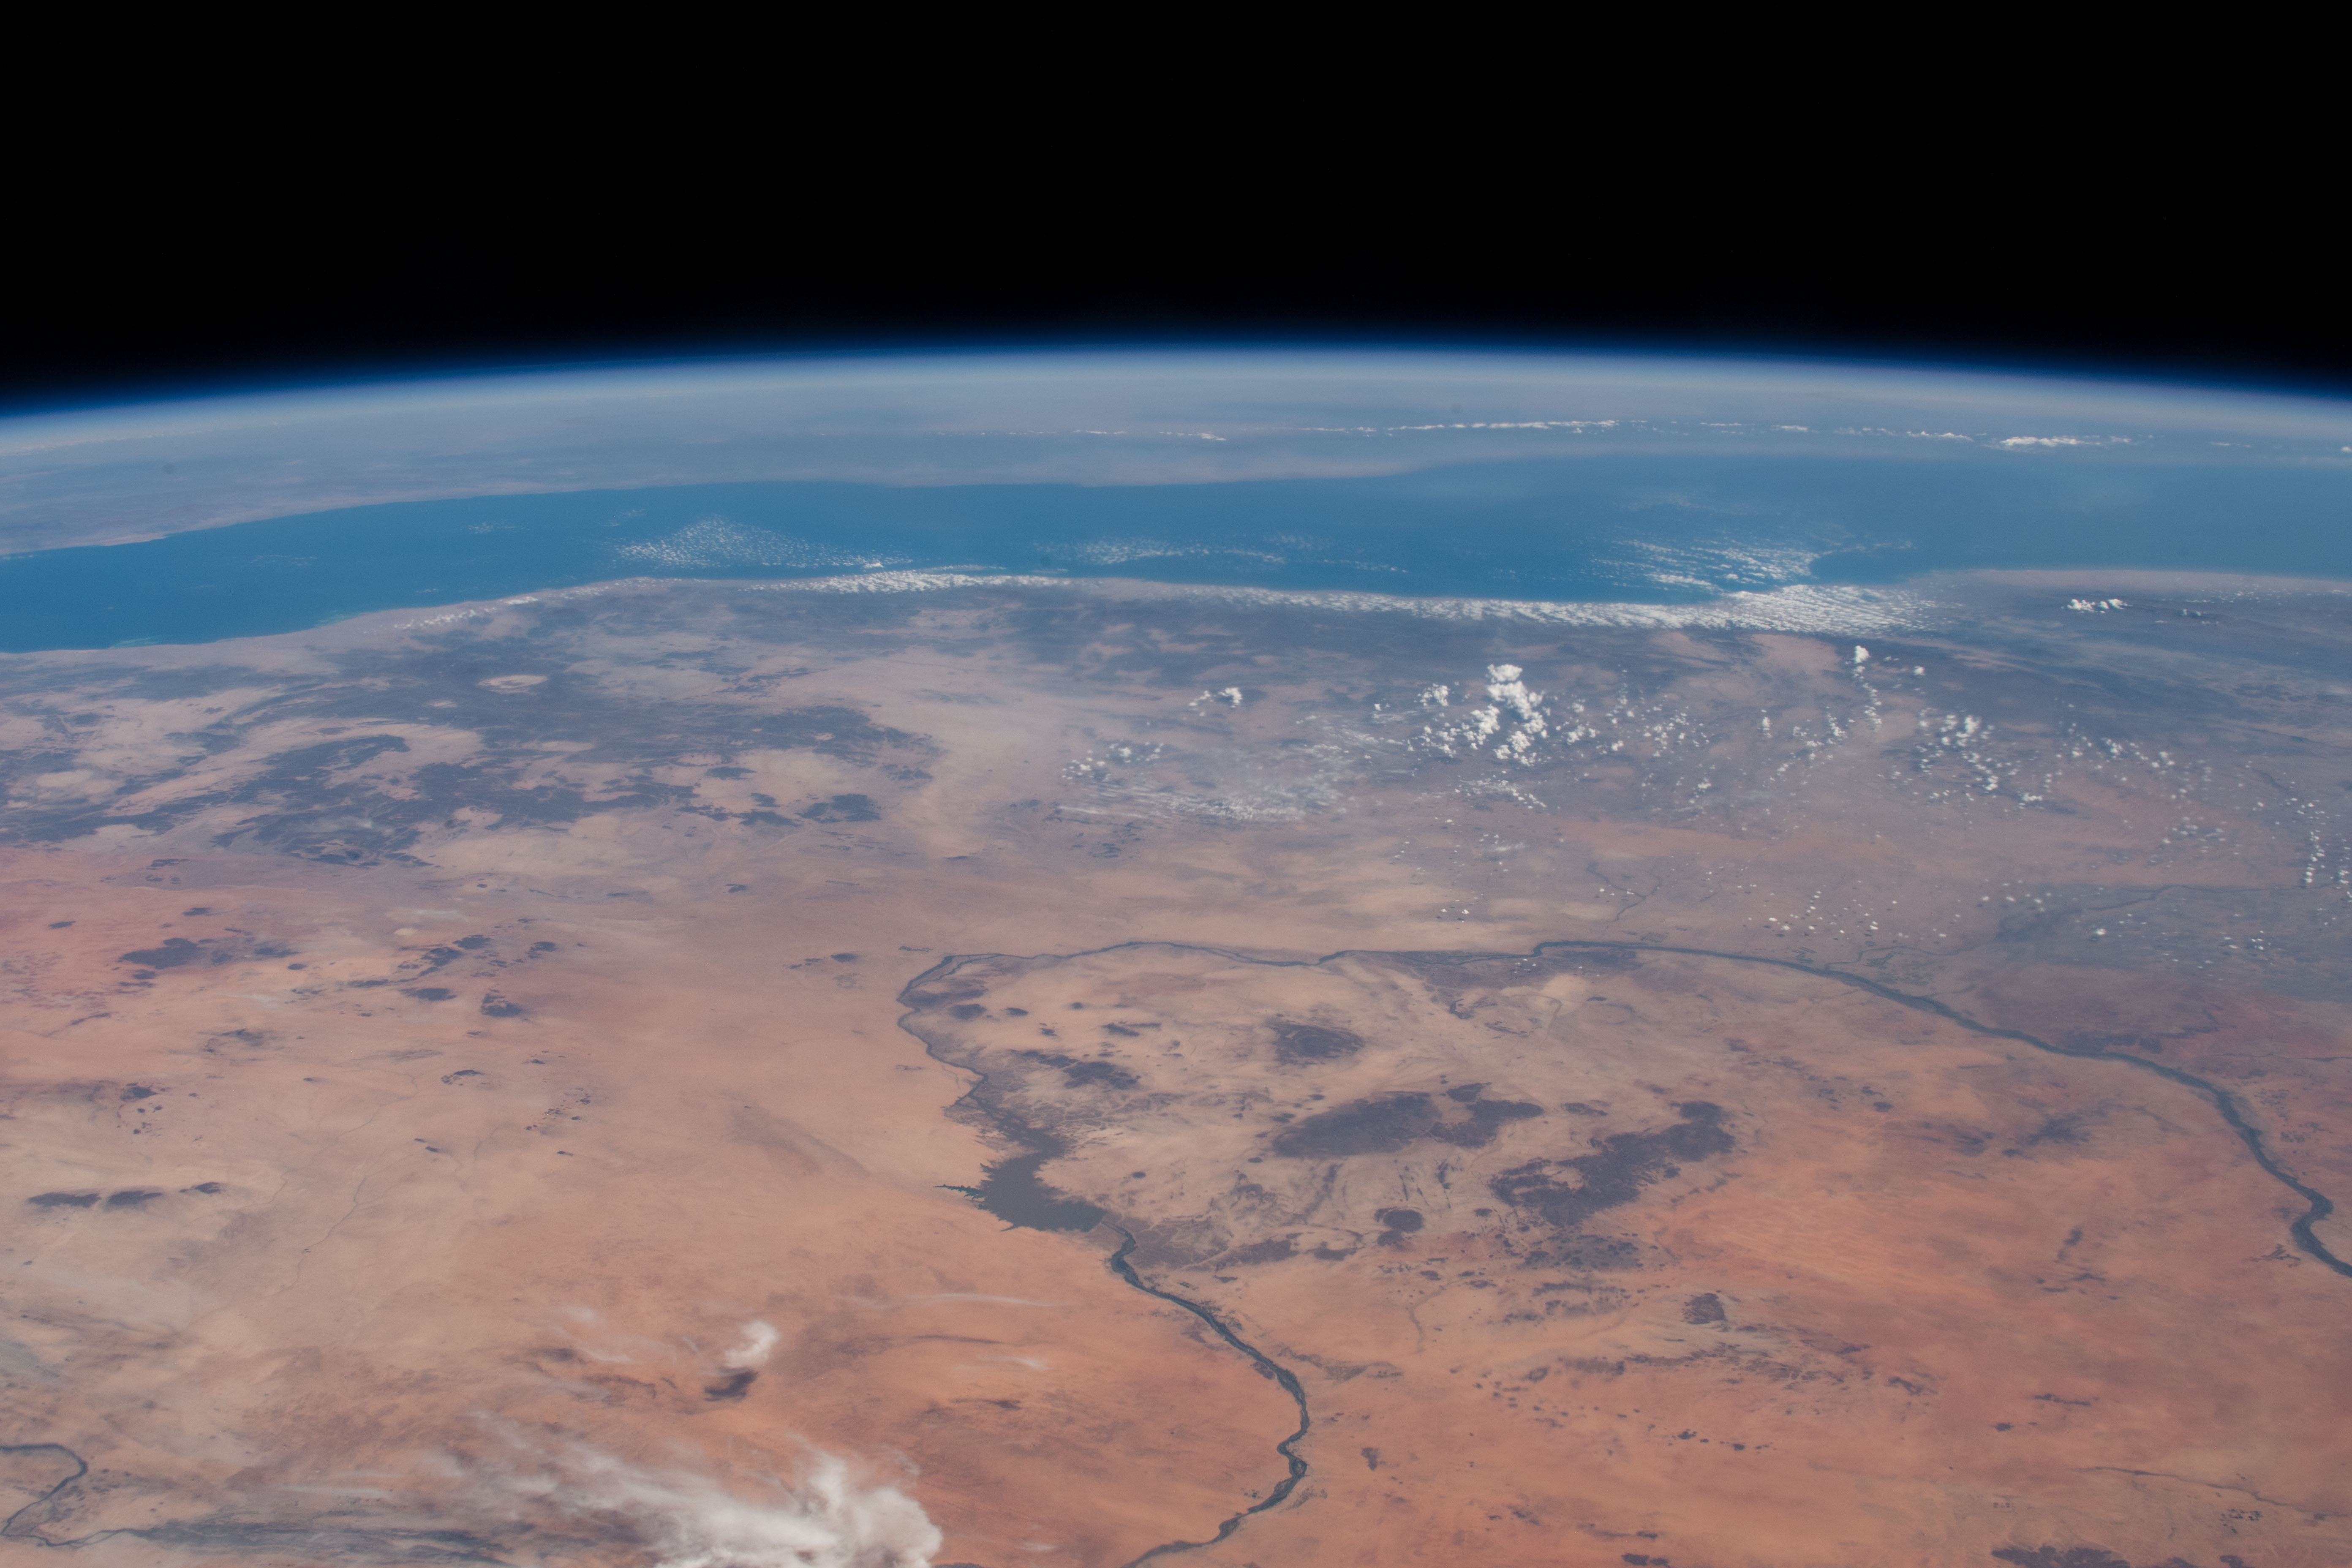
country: SUDAN
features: RED SEA, NILE RIVER, NUBIAN DESERT
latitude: 19.0
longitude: 35.0
